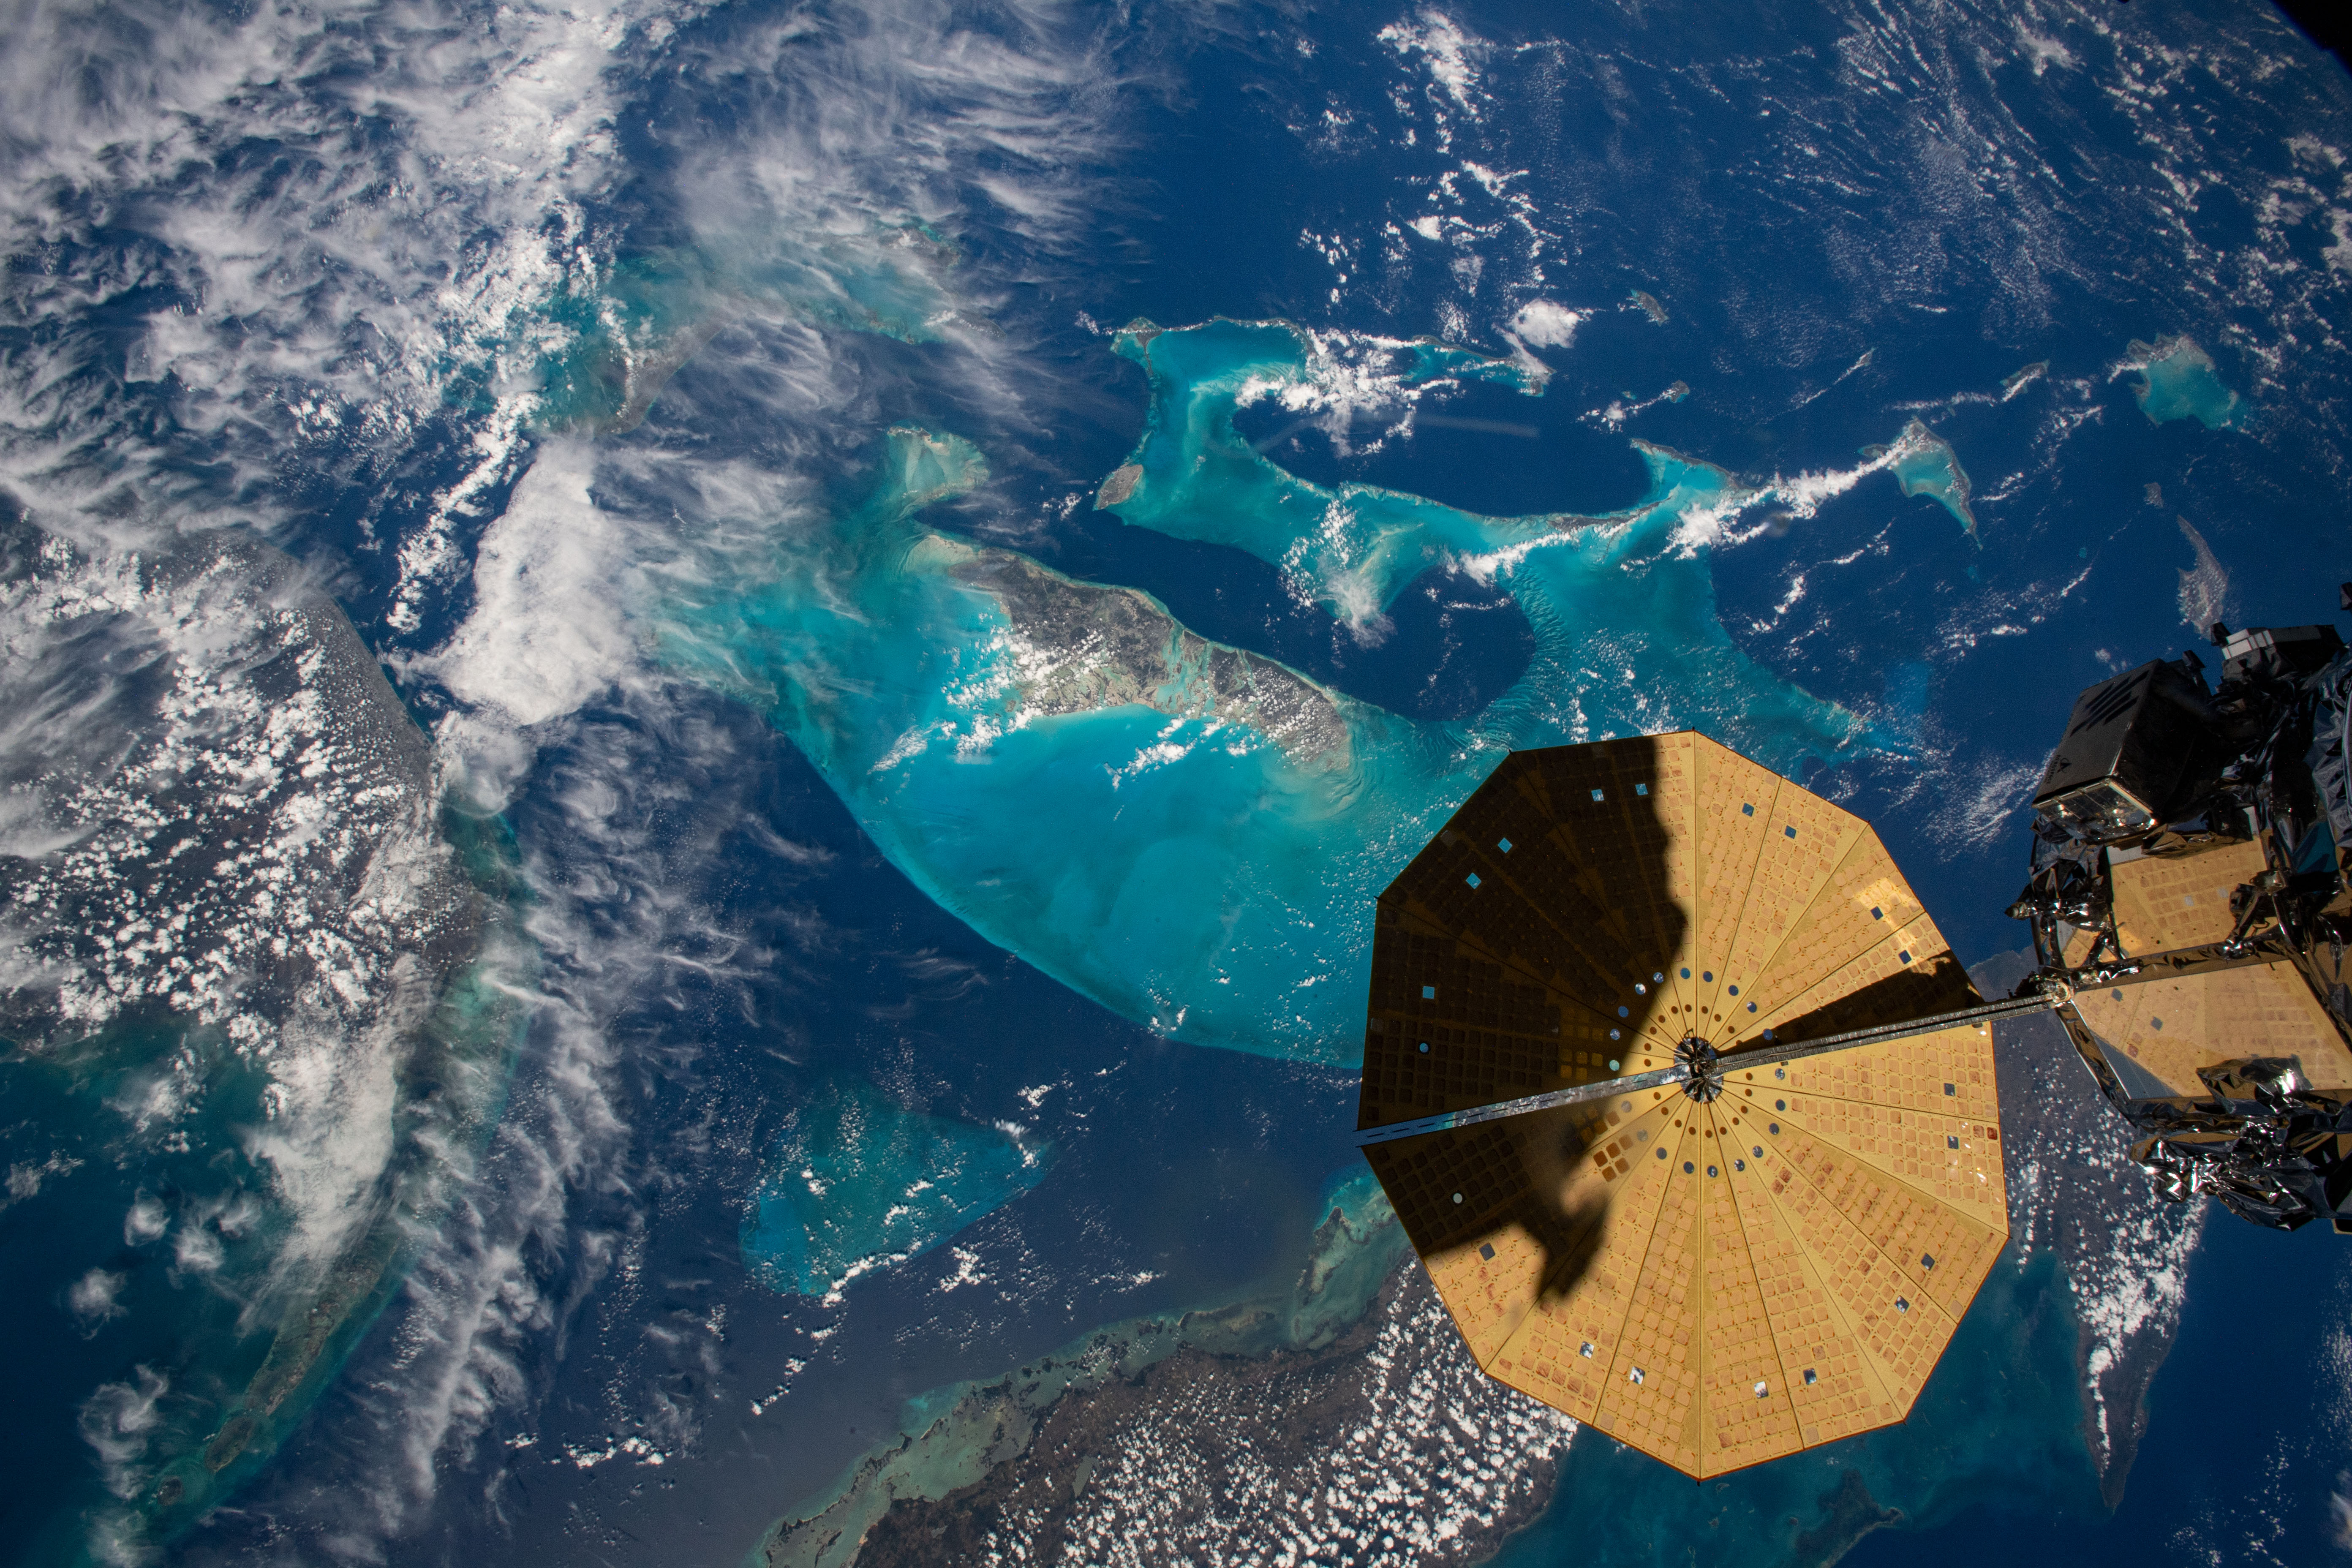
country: BAHAMAS
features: ISS, BAHAMA BANKS, STRAITS OF FLORIDA, ANDROS ISLAND, ATLANTIC OCEAN, TURKS AND CAICOS ISLANDS
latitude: 23.0
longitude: -77.0
